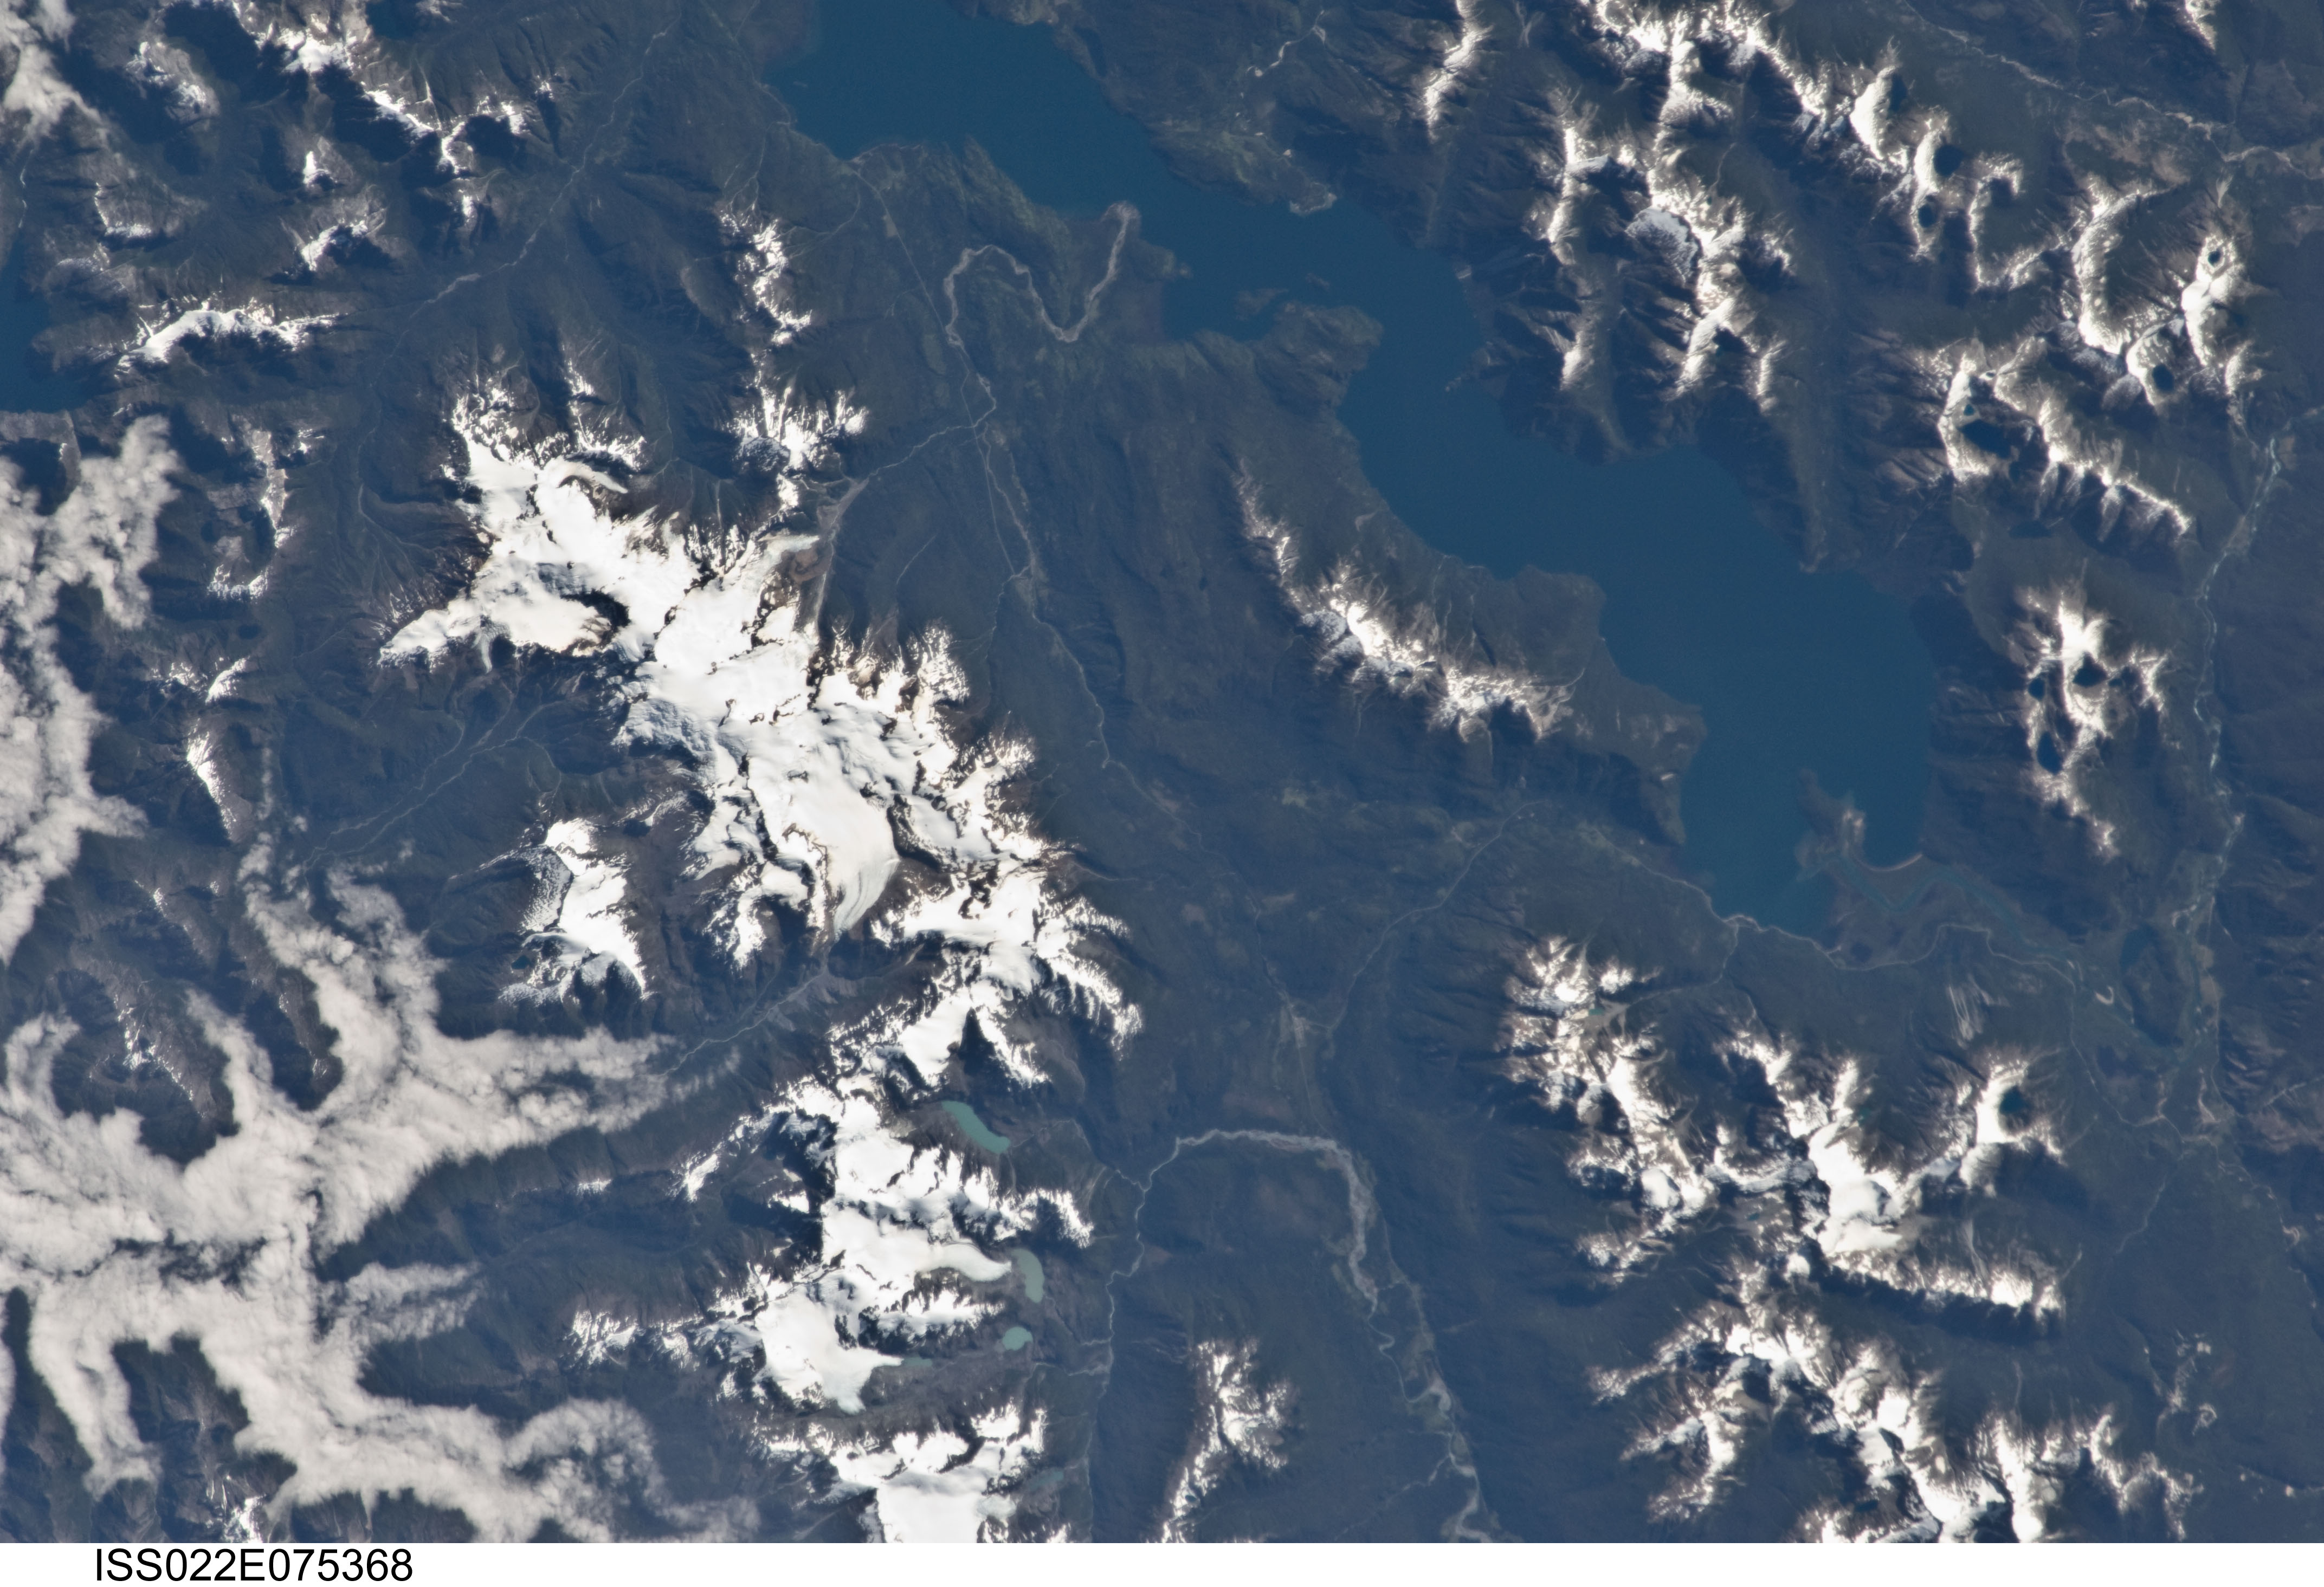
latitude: -43.4
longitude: -72.4
